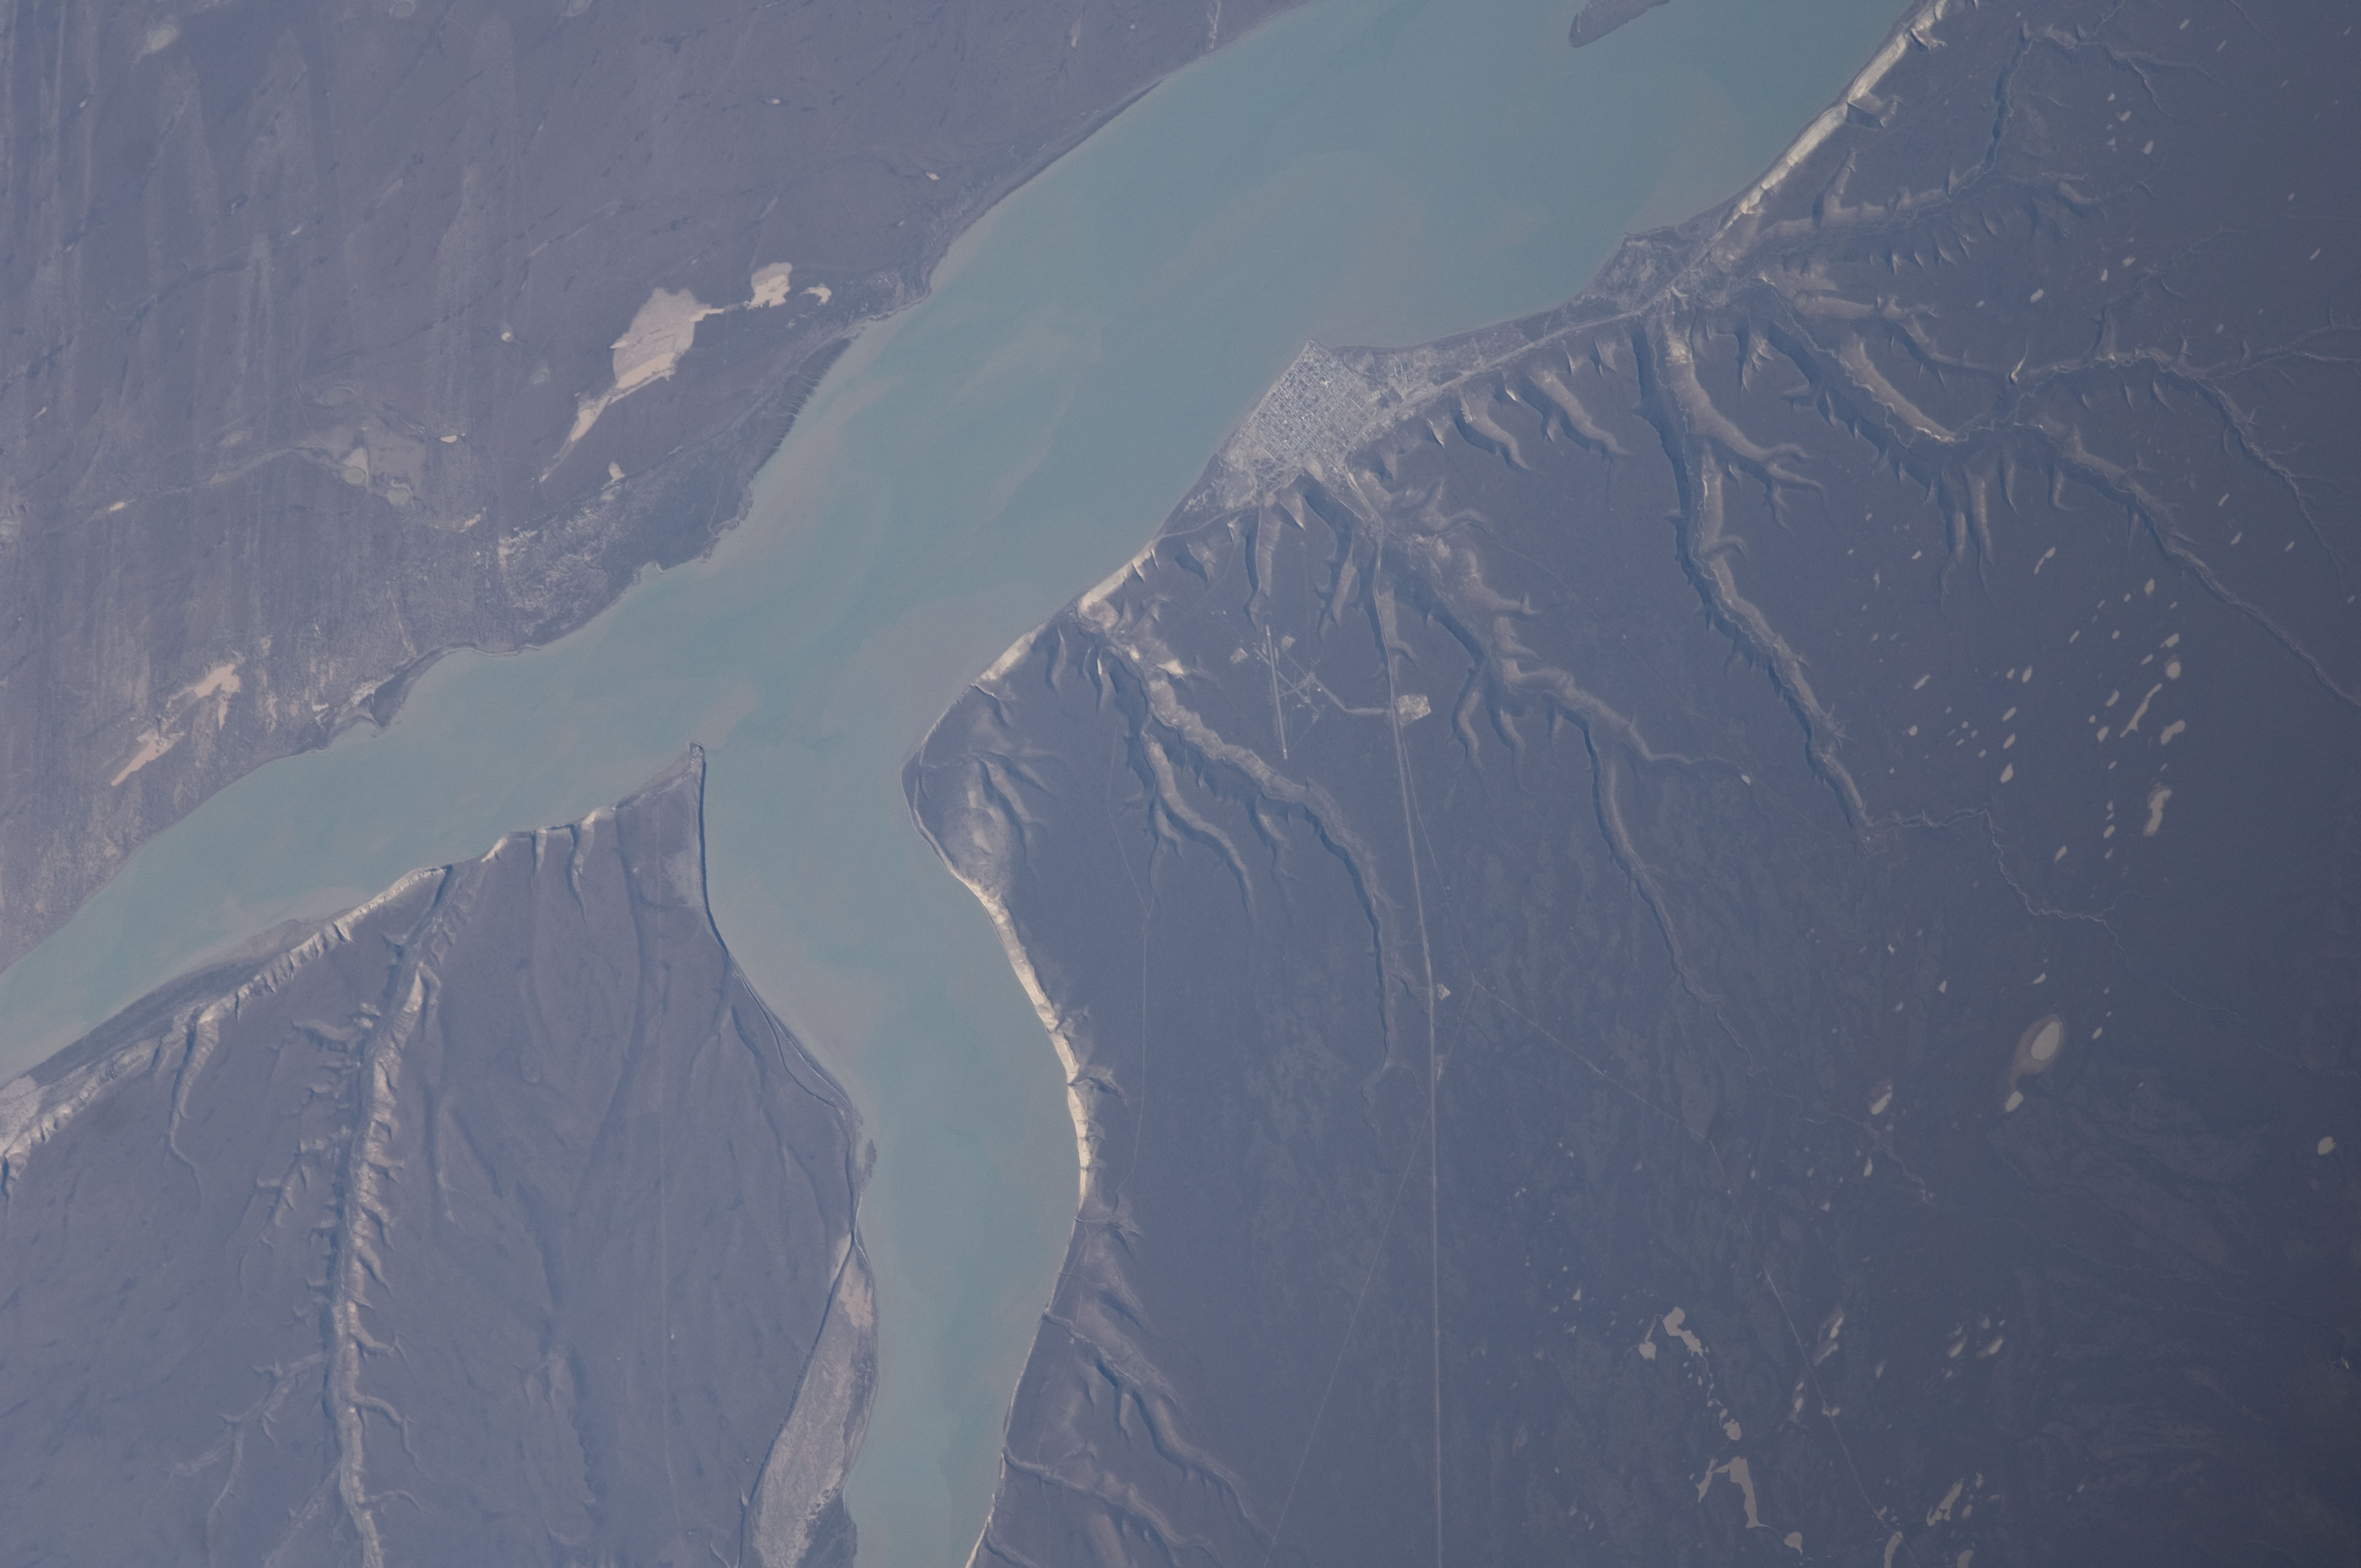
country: ARGENTINA
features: SANTA CRUZ R., PUERTO SANTA CRUZ
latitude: -50.0
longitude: -68.6
